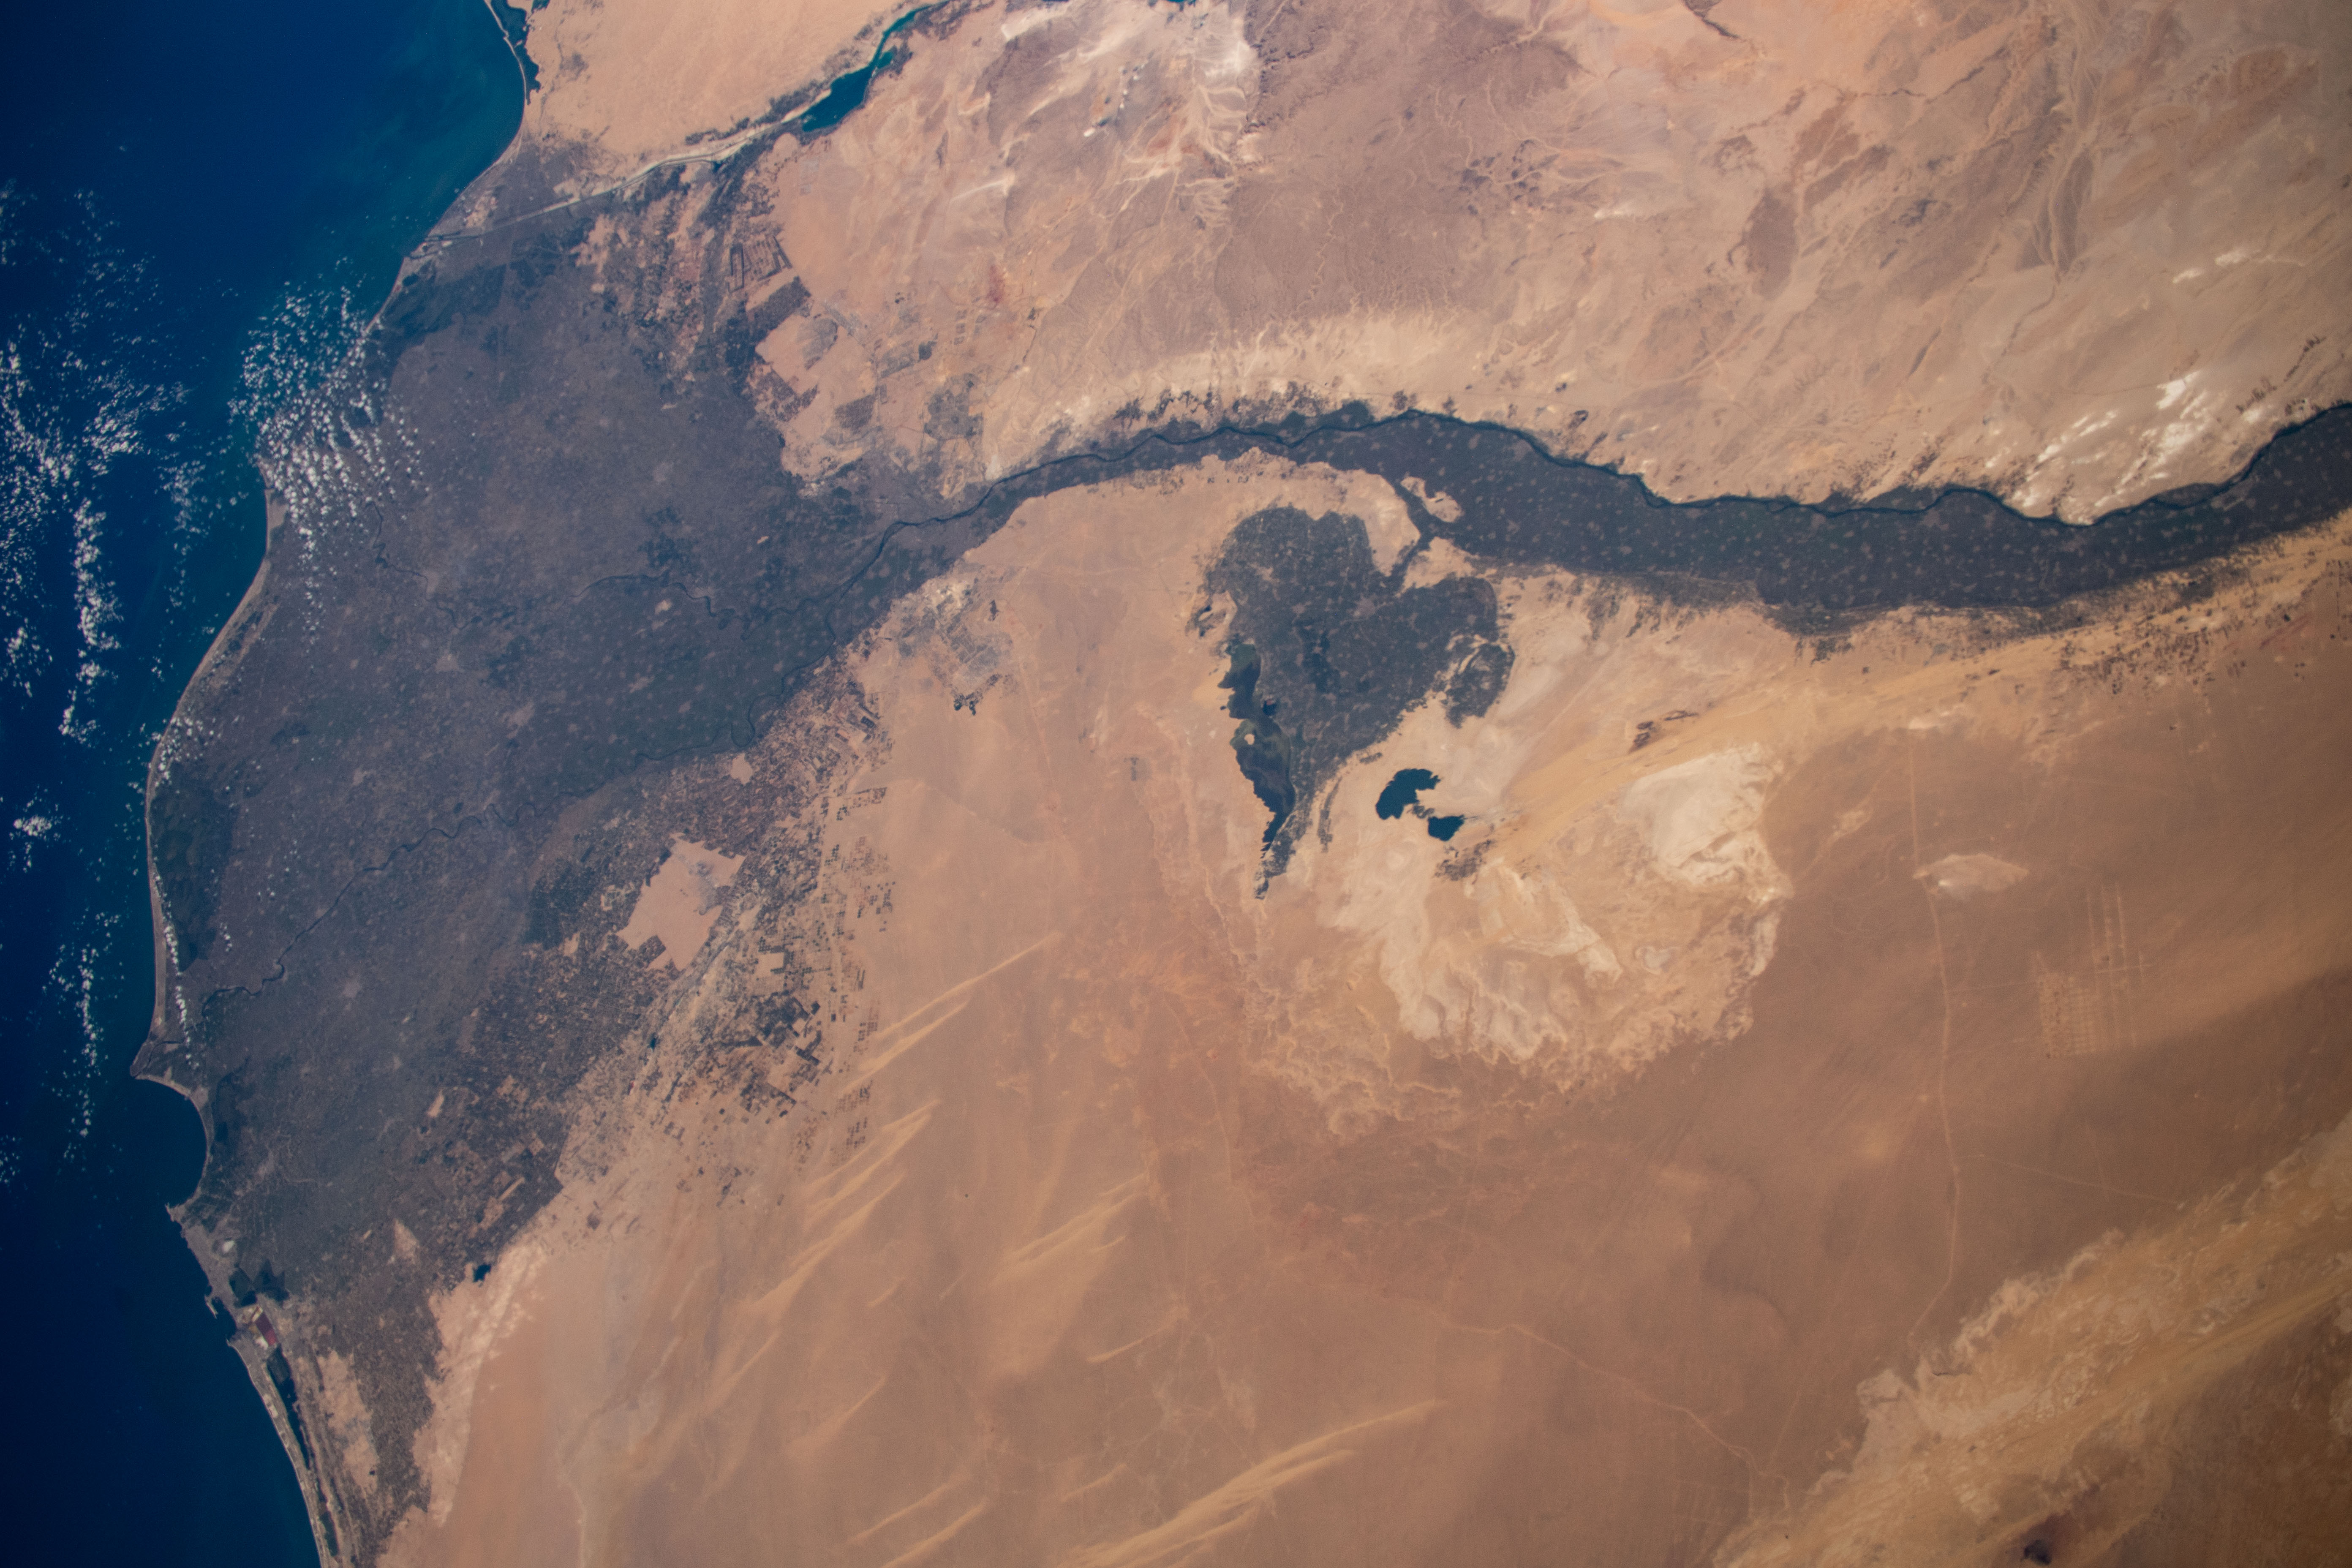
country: EGYPT
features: NILE DELTA, FAIYUM
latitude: 29.5
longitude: 30.5
